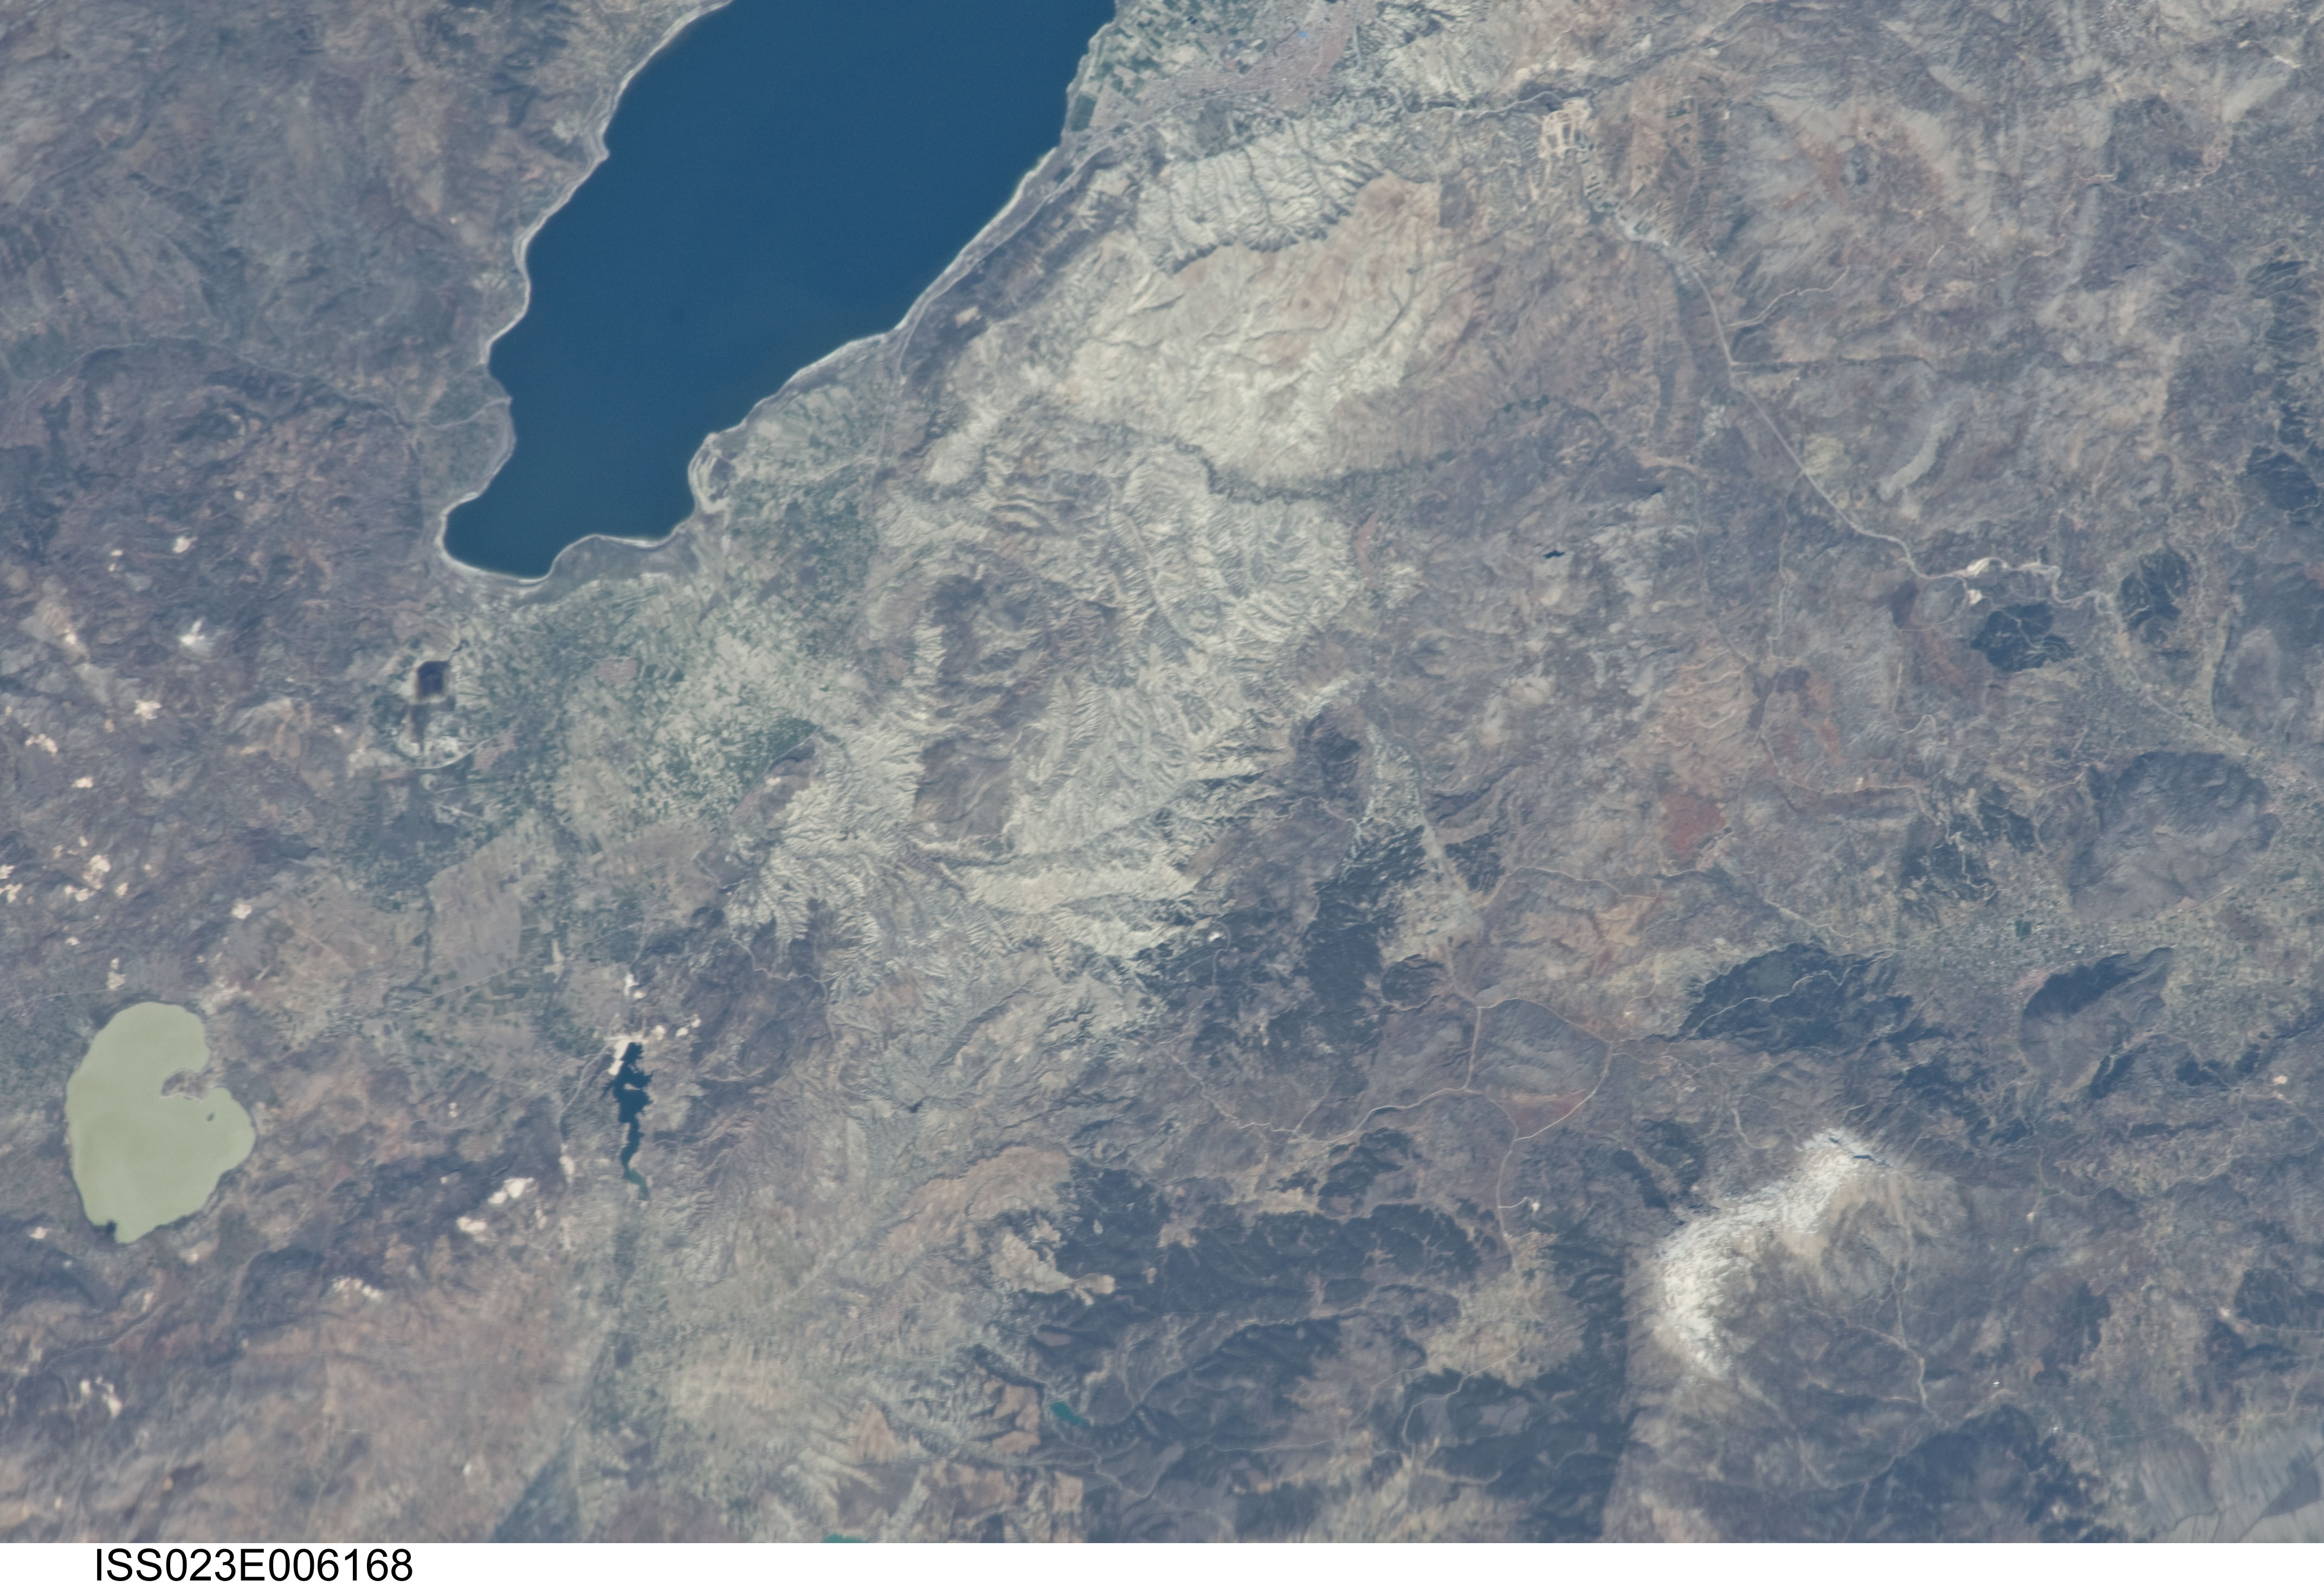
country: TURKEY
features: BURDUR L., BURDUR, YARISLI L., ROADS
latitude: 37.6
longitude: 30.2
